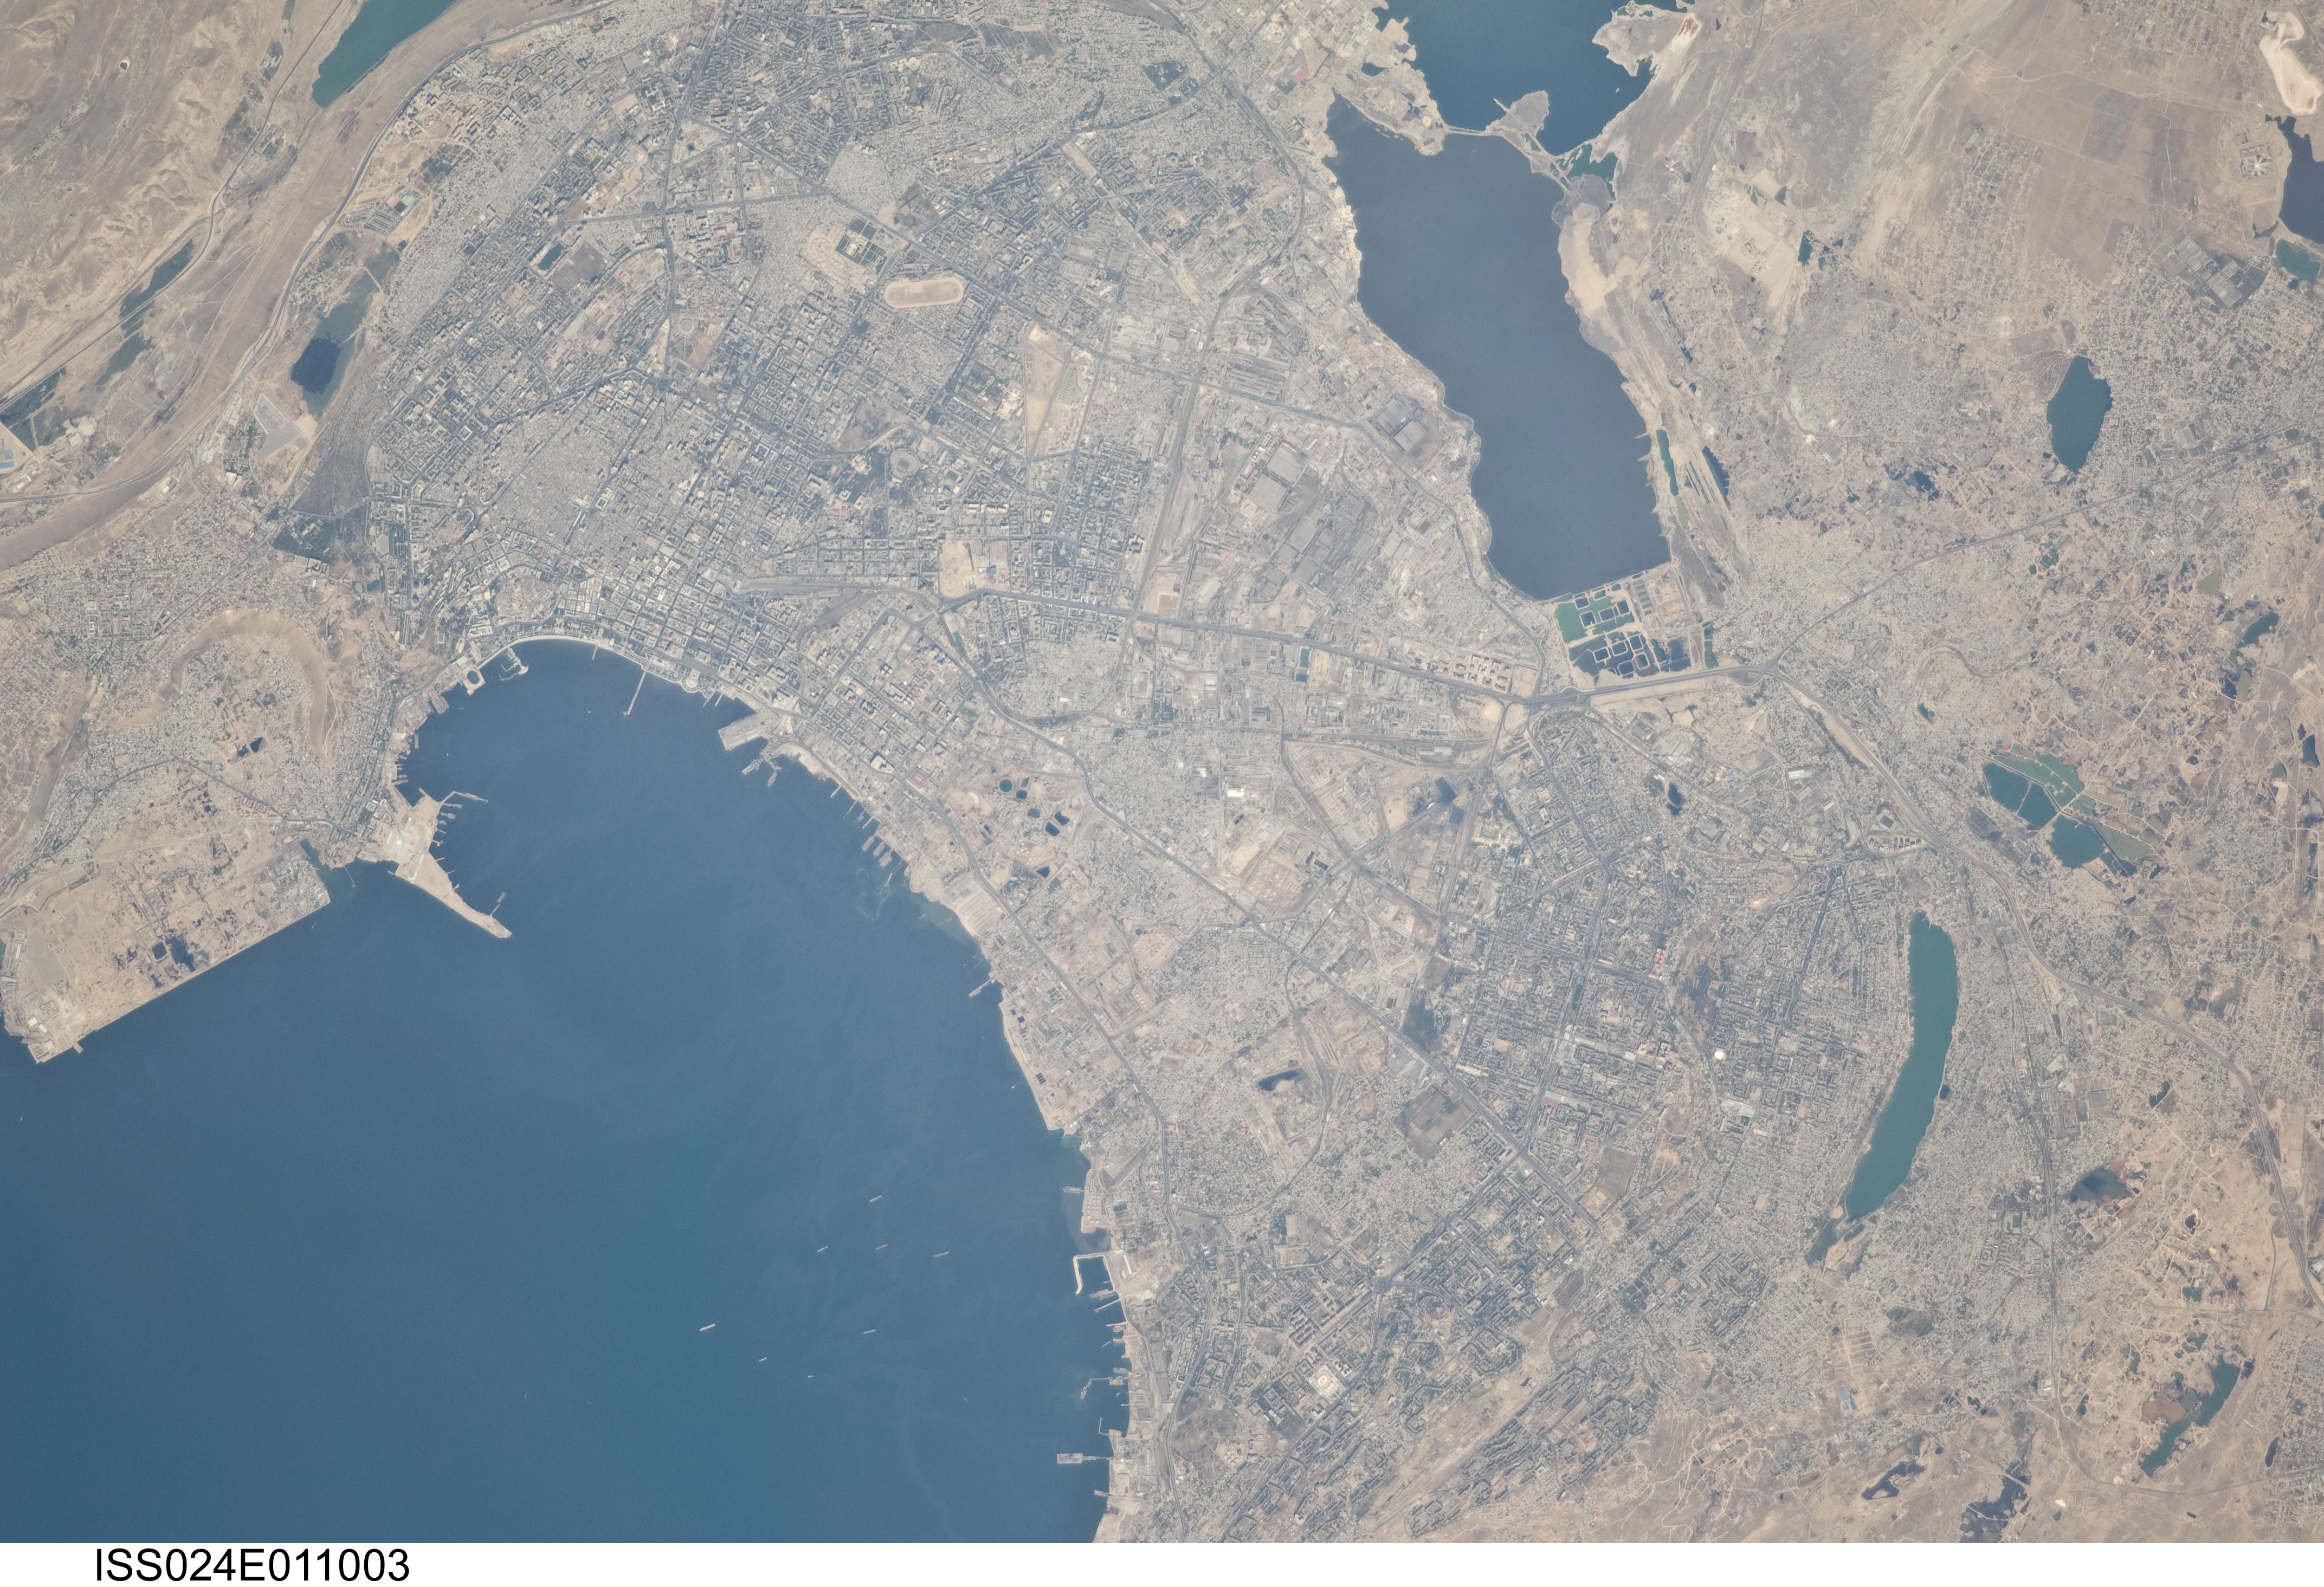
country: AZERBAIJAN
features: BAKU, CASPIAN SEA, BAKIXANOV, QARACUXUR
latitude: 40.4
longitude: 49.9
